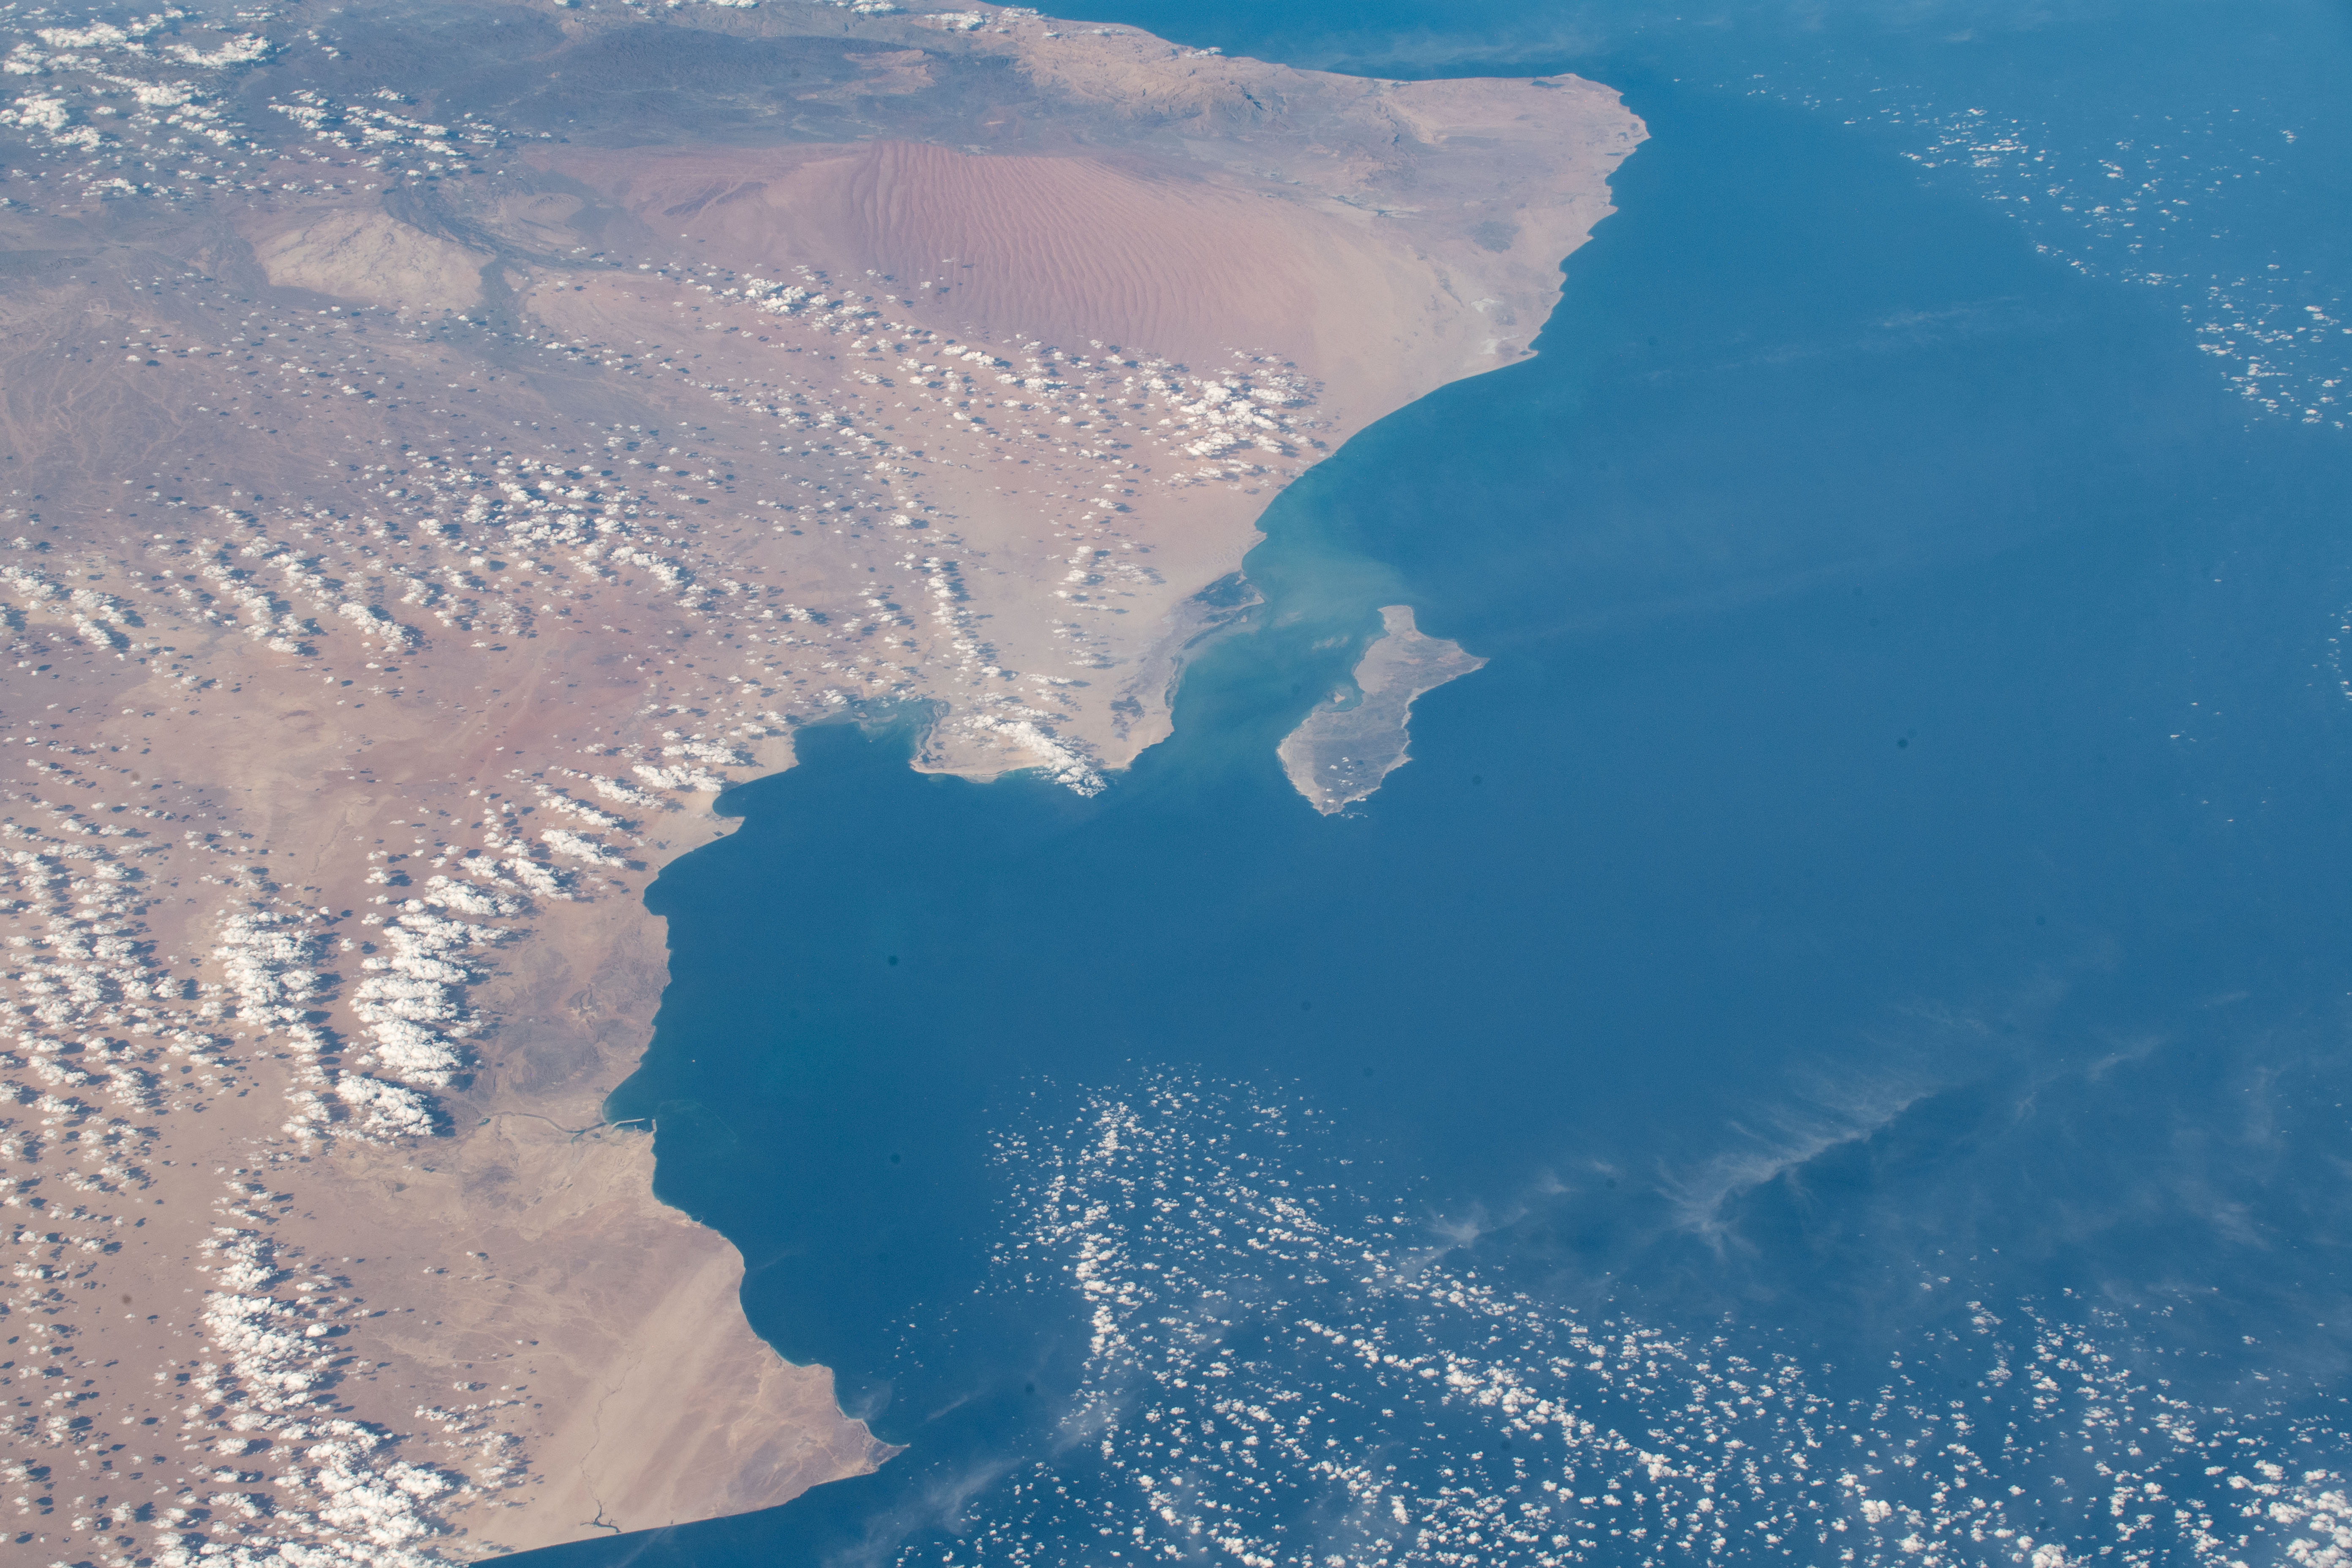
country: OMAN
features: AL HAJAR MOUNTAINS, WAHIBA SANDS DESERT, ARABIAN SEA
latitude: 20.3
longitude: 58.7
